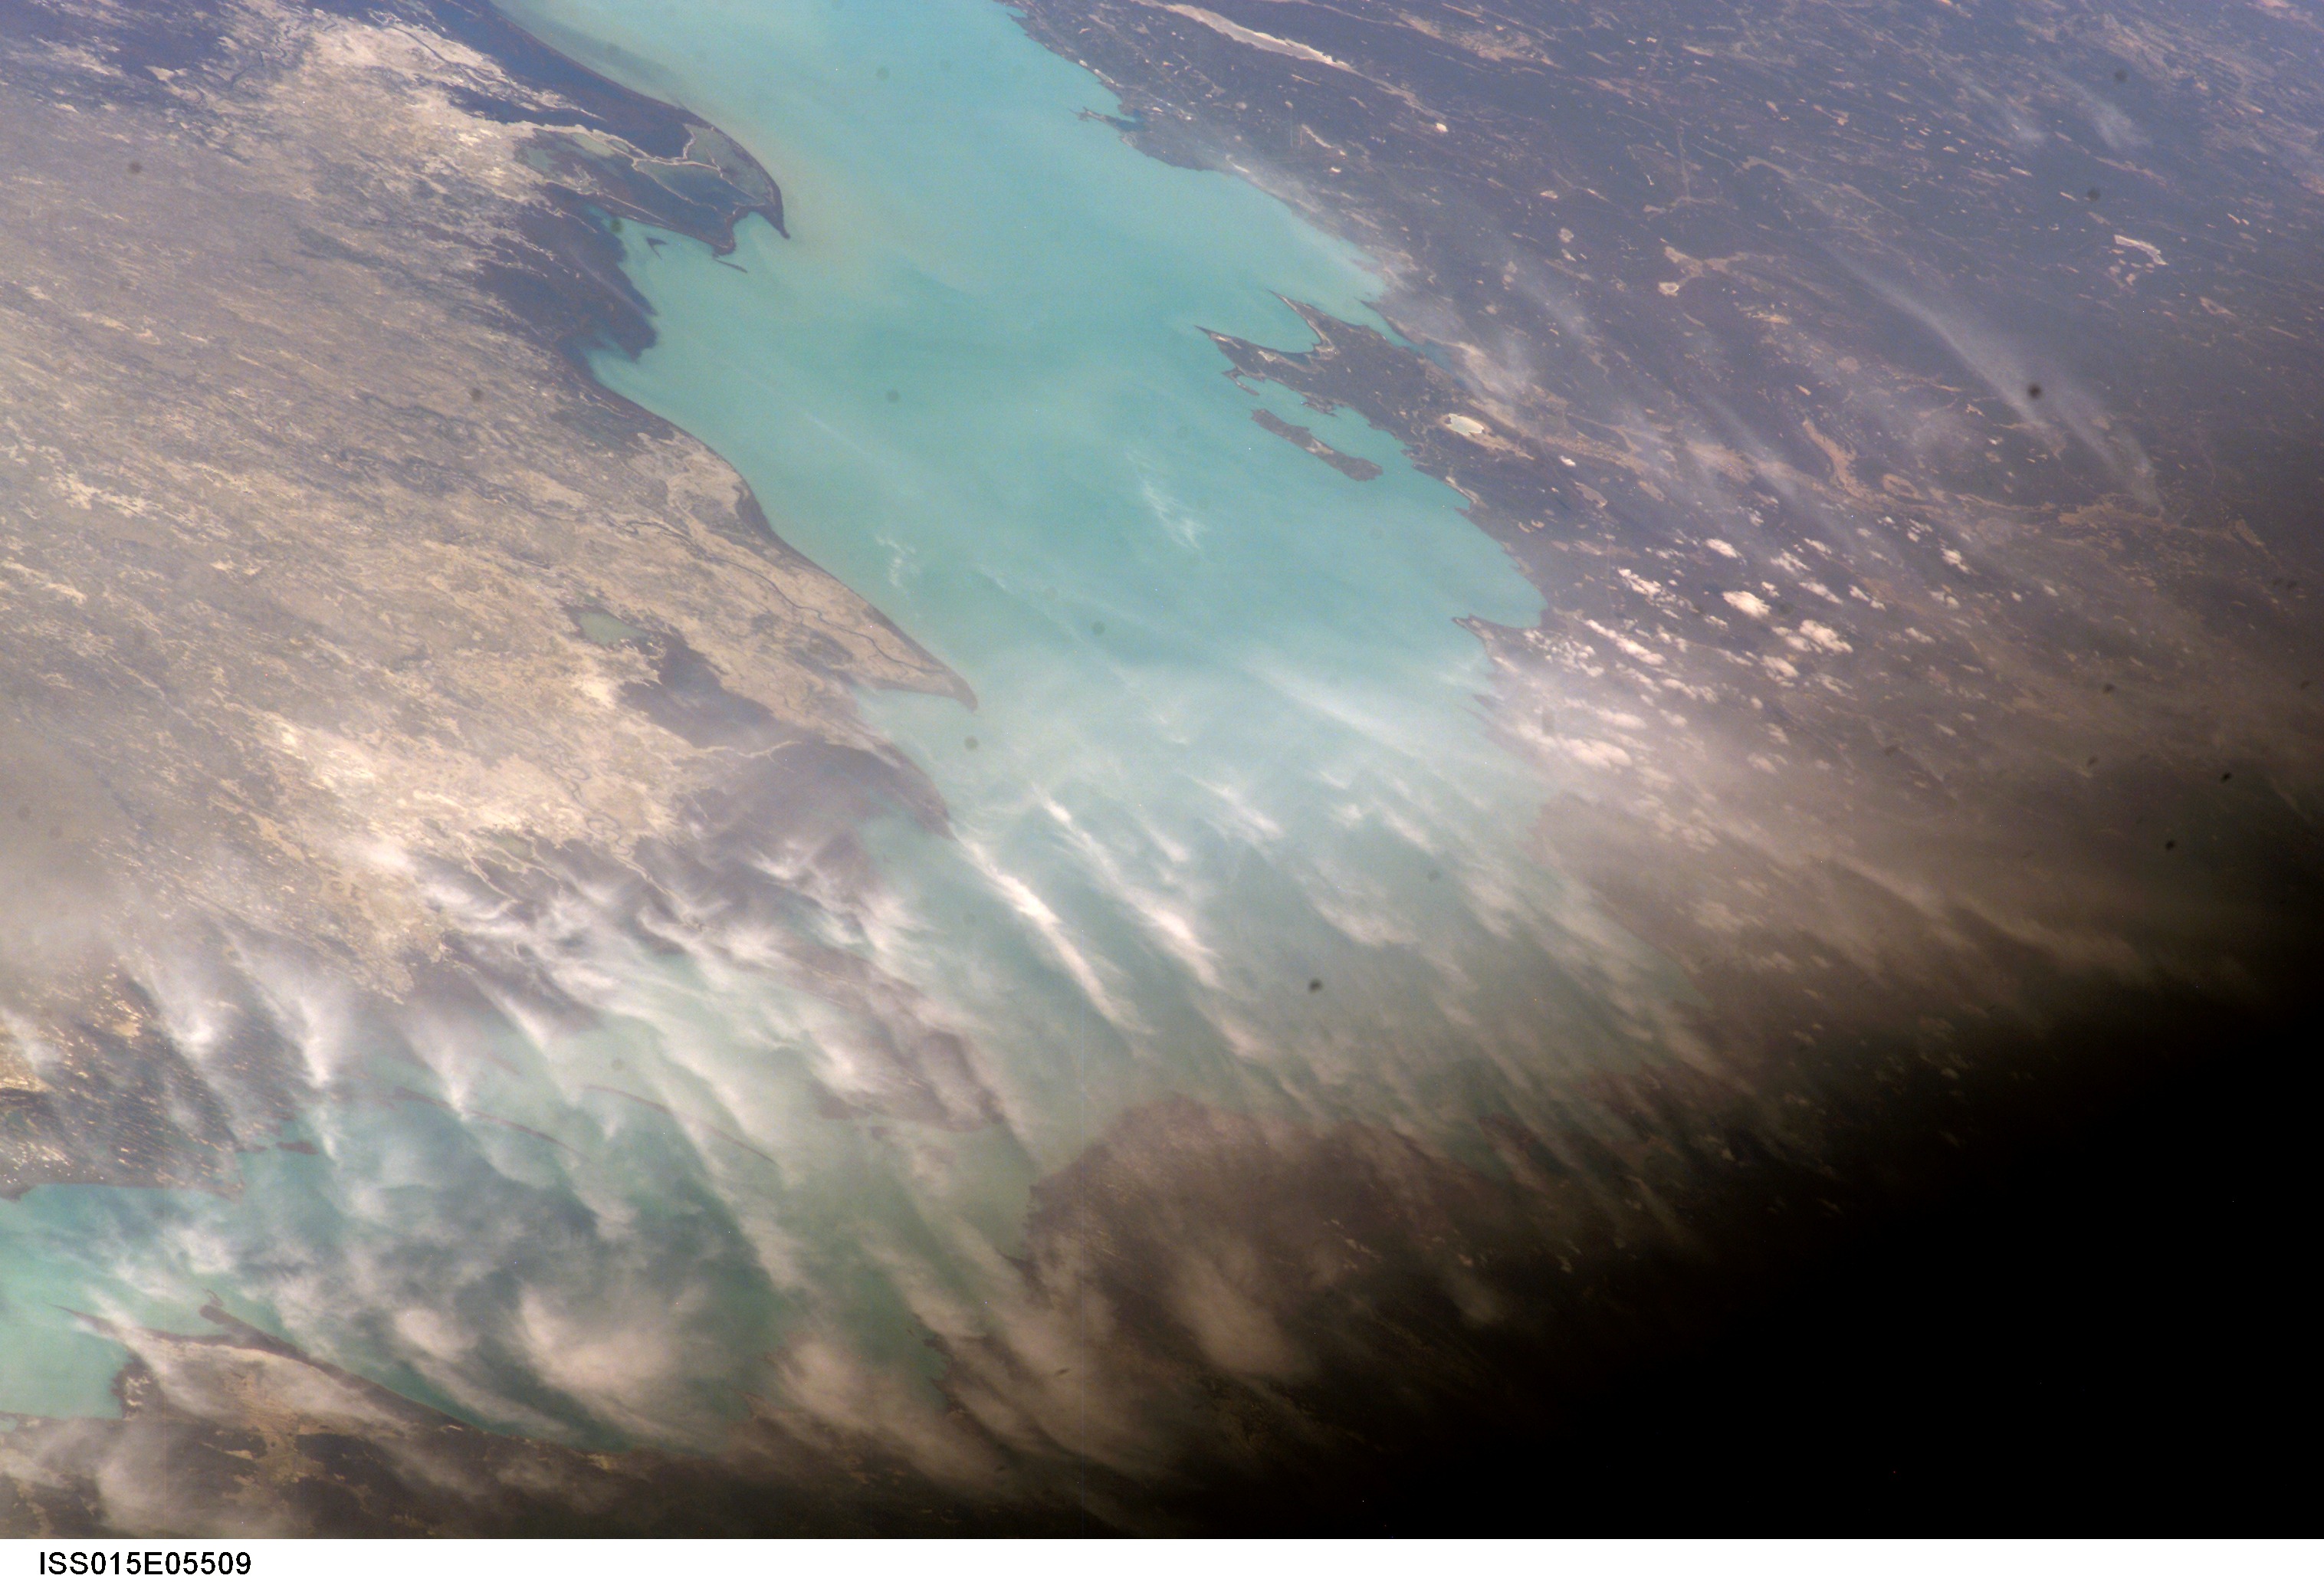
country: KAZAKHSTAN
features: L. BALKHASH, PARTIAL FRAME
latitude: 46.5
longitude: 75.0
